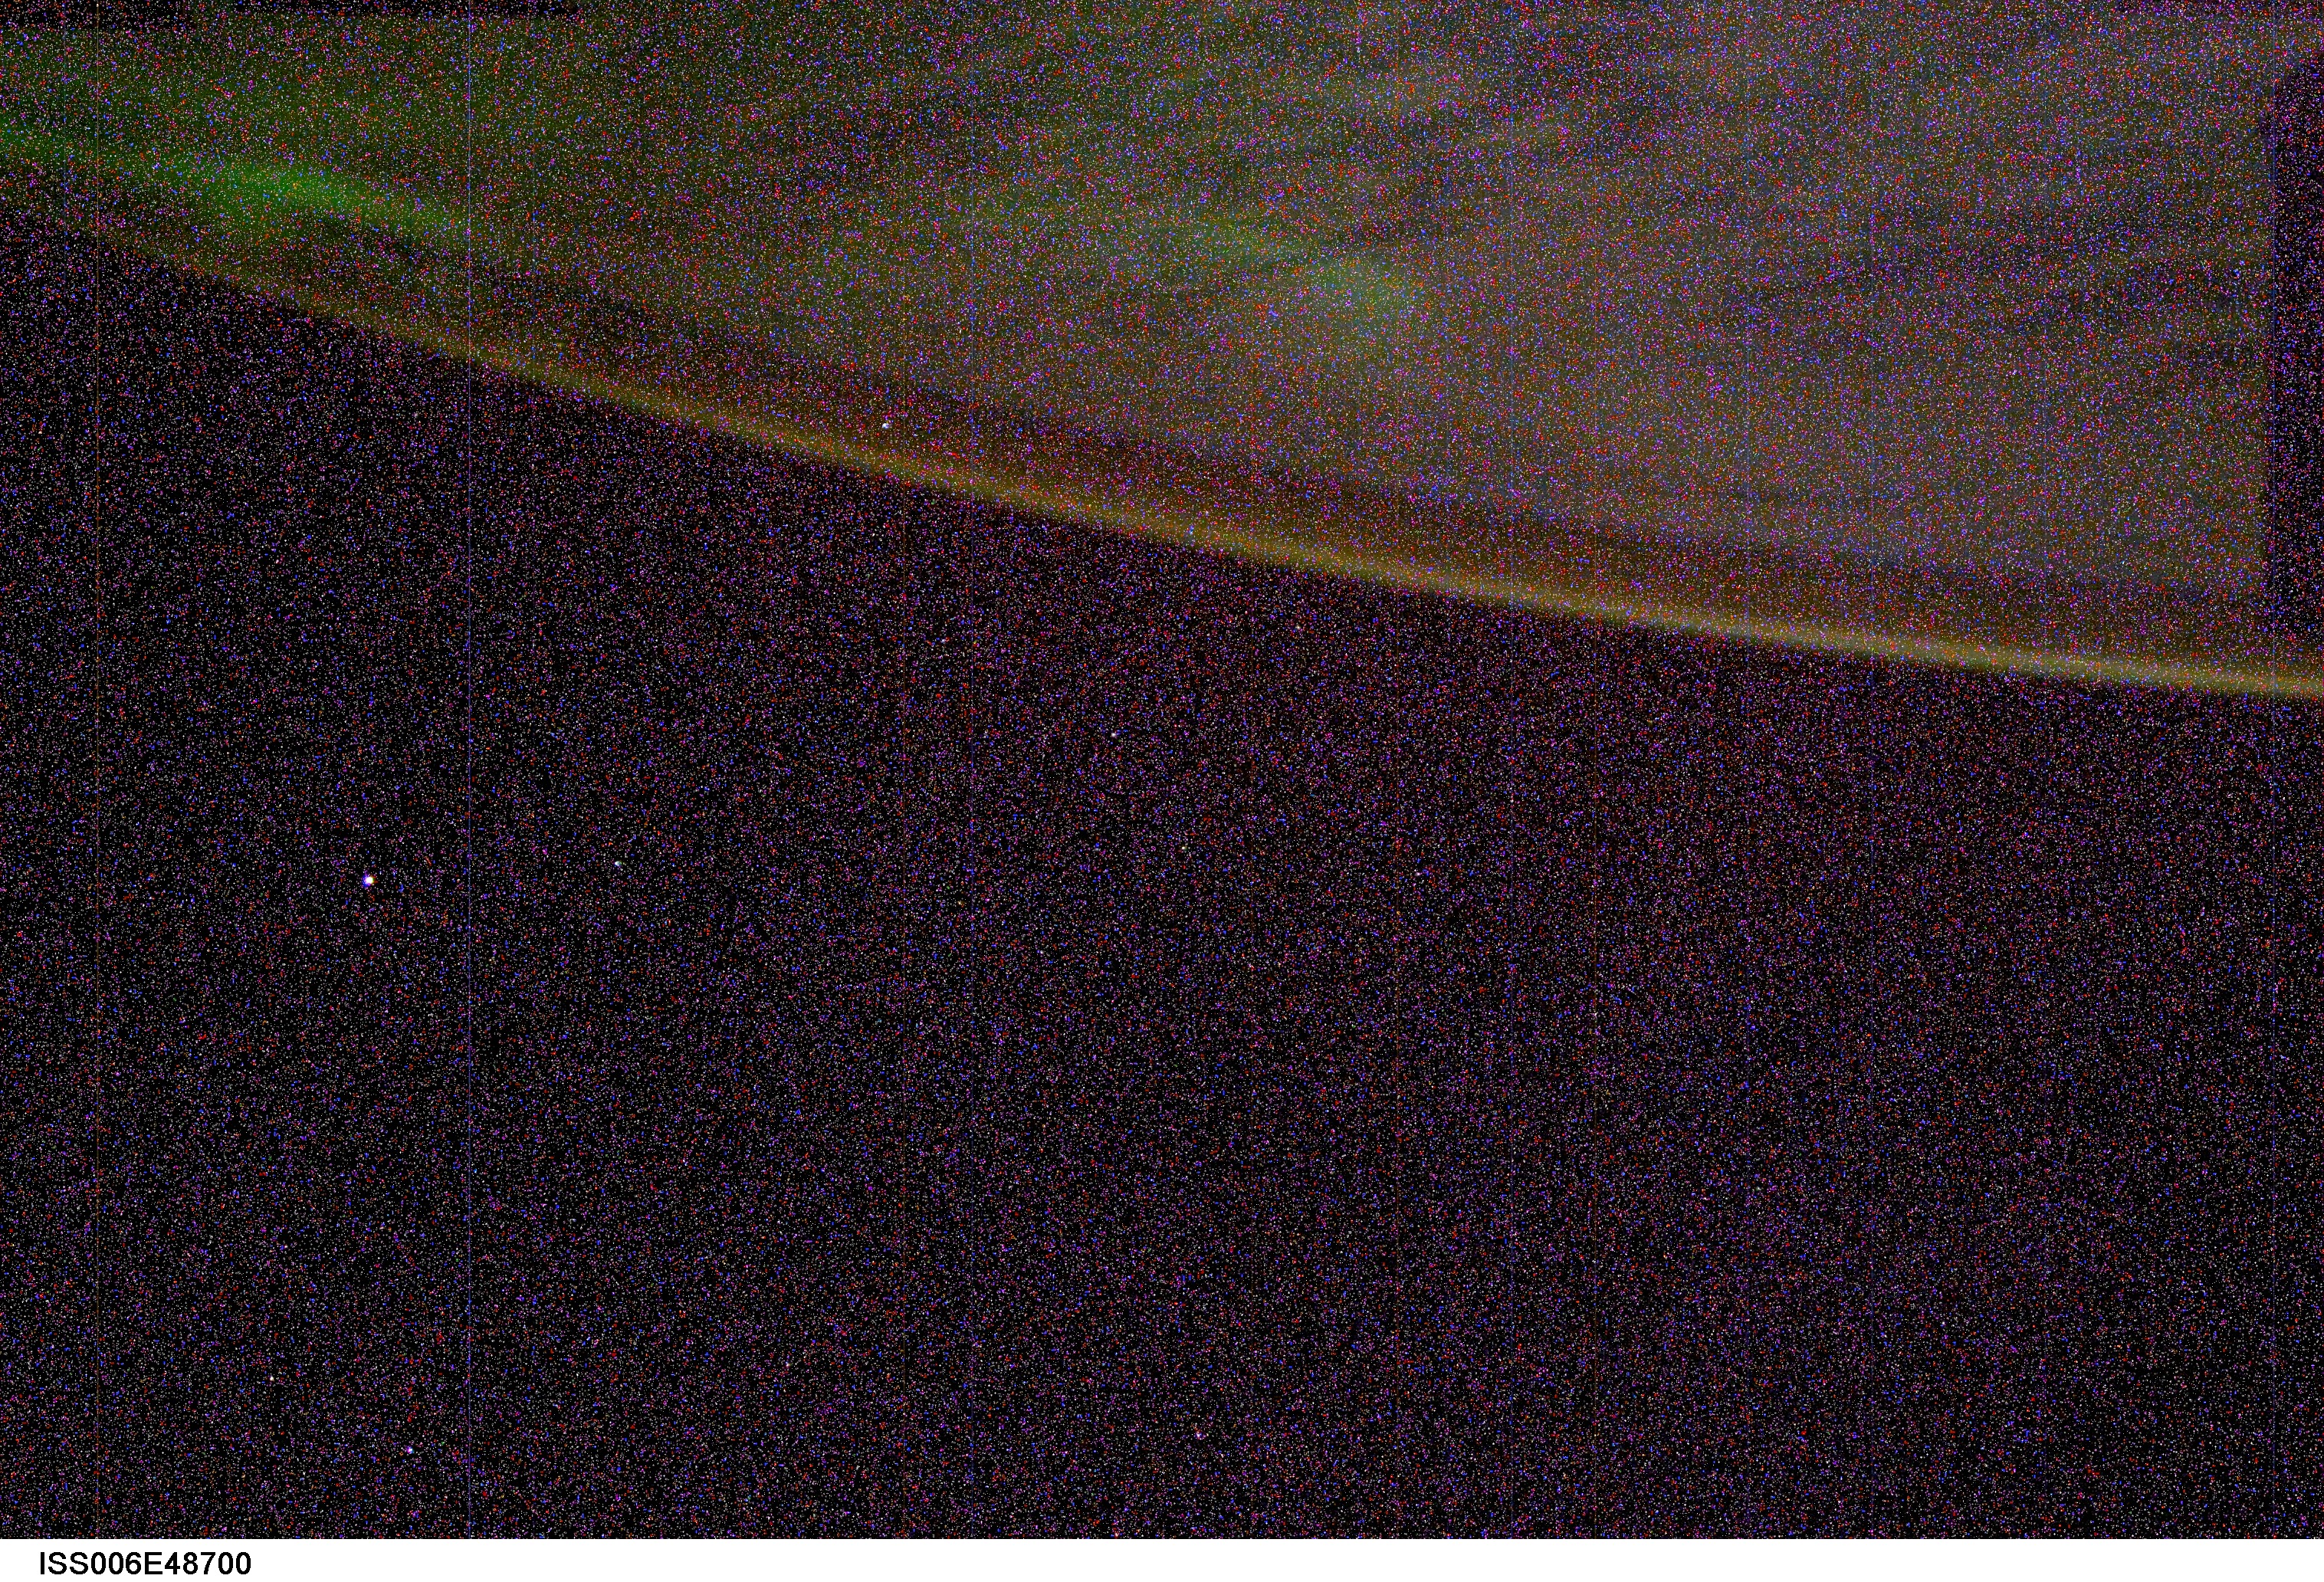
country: AURORA
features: AURORA AUSTRALIS, STARS
